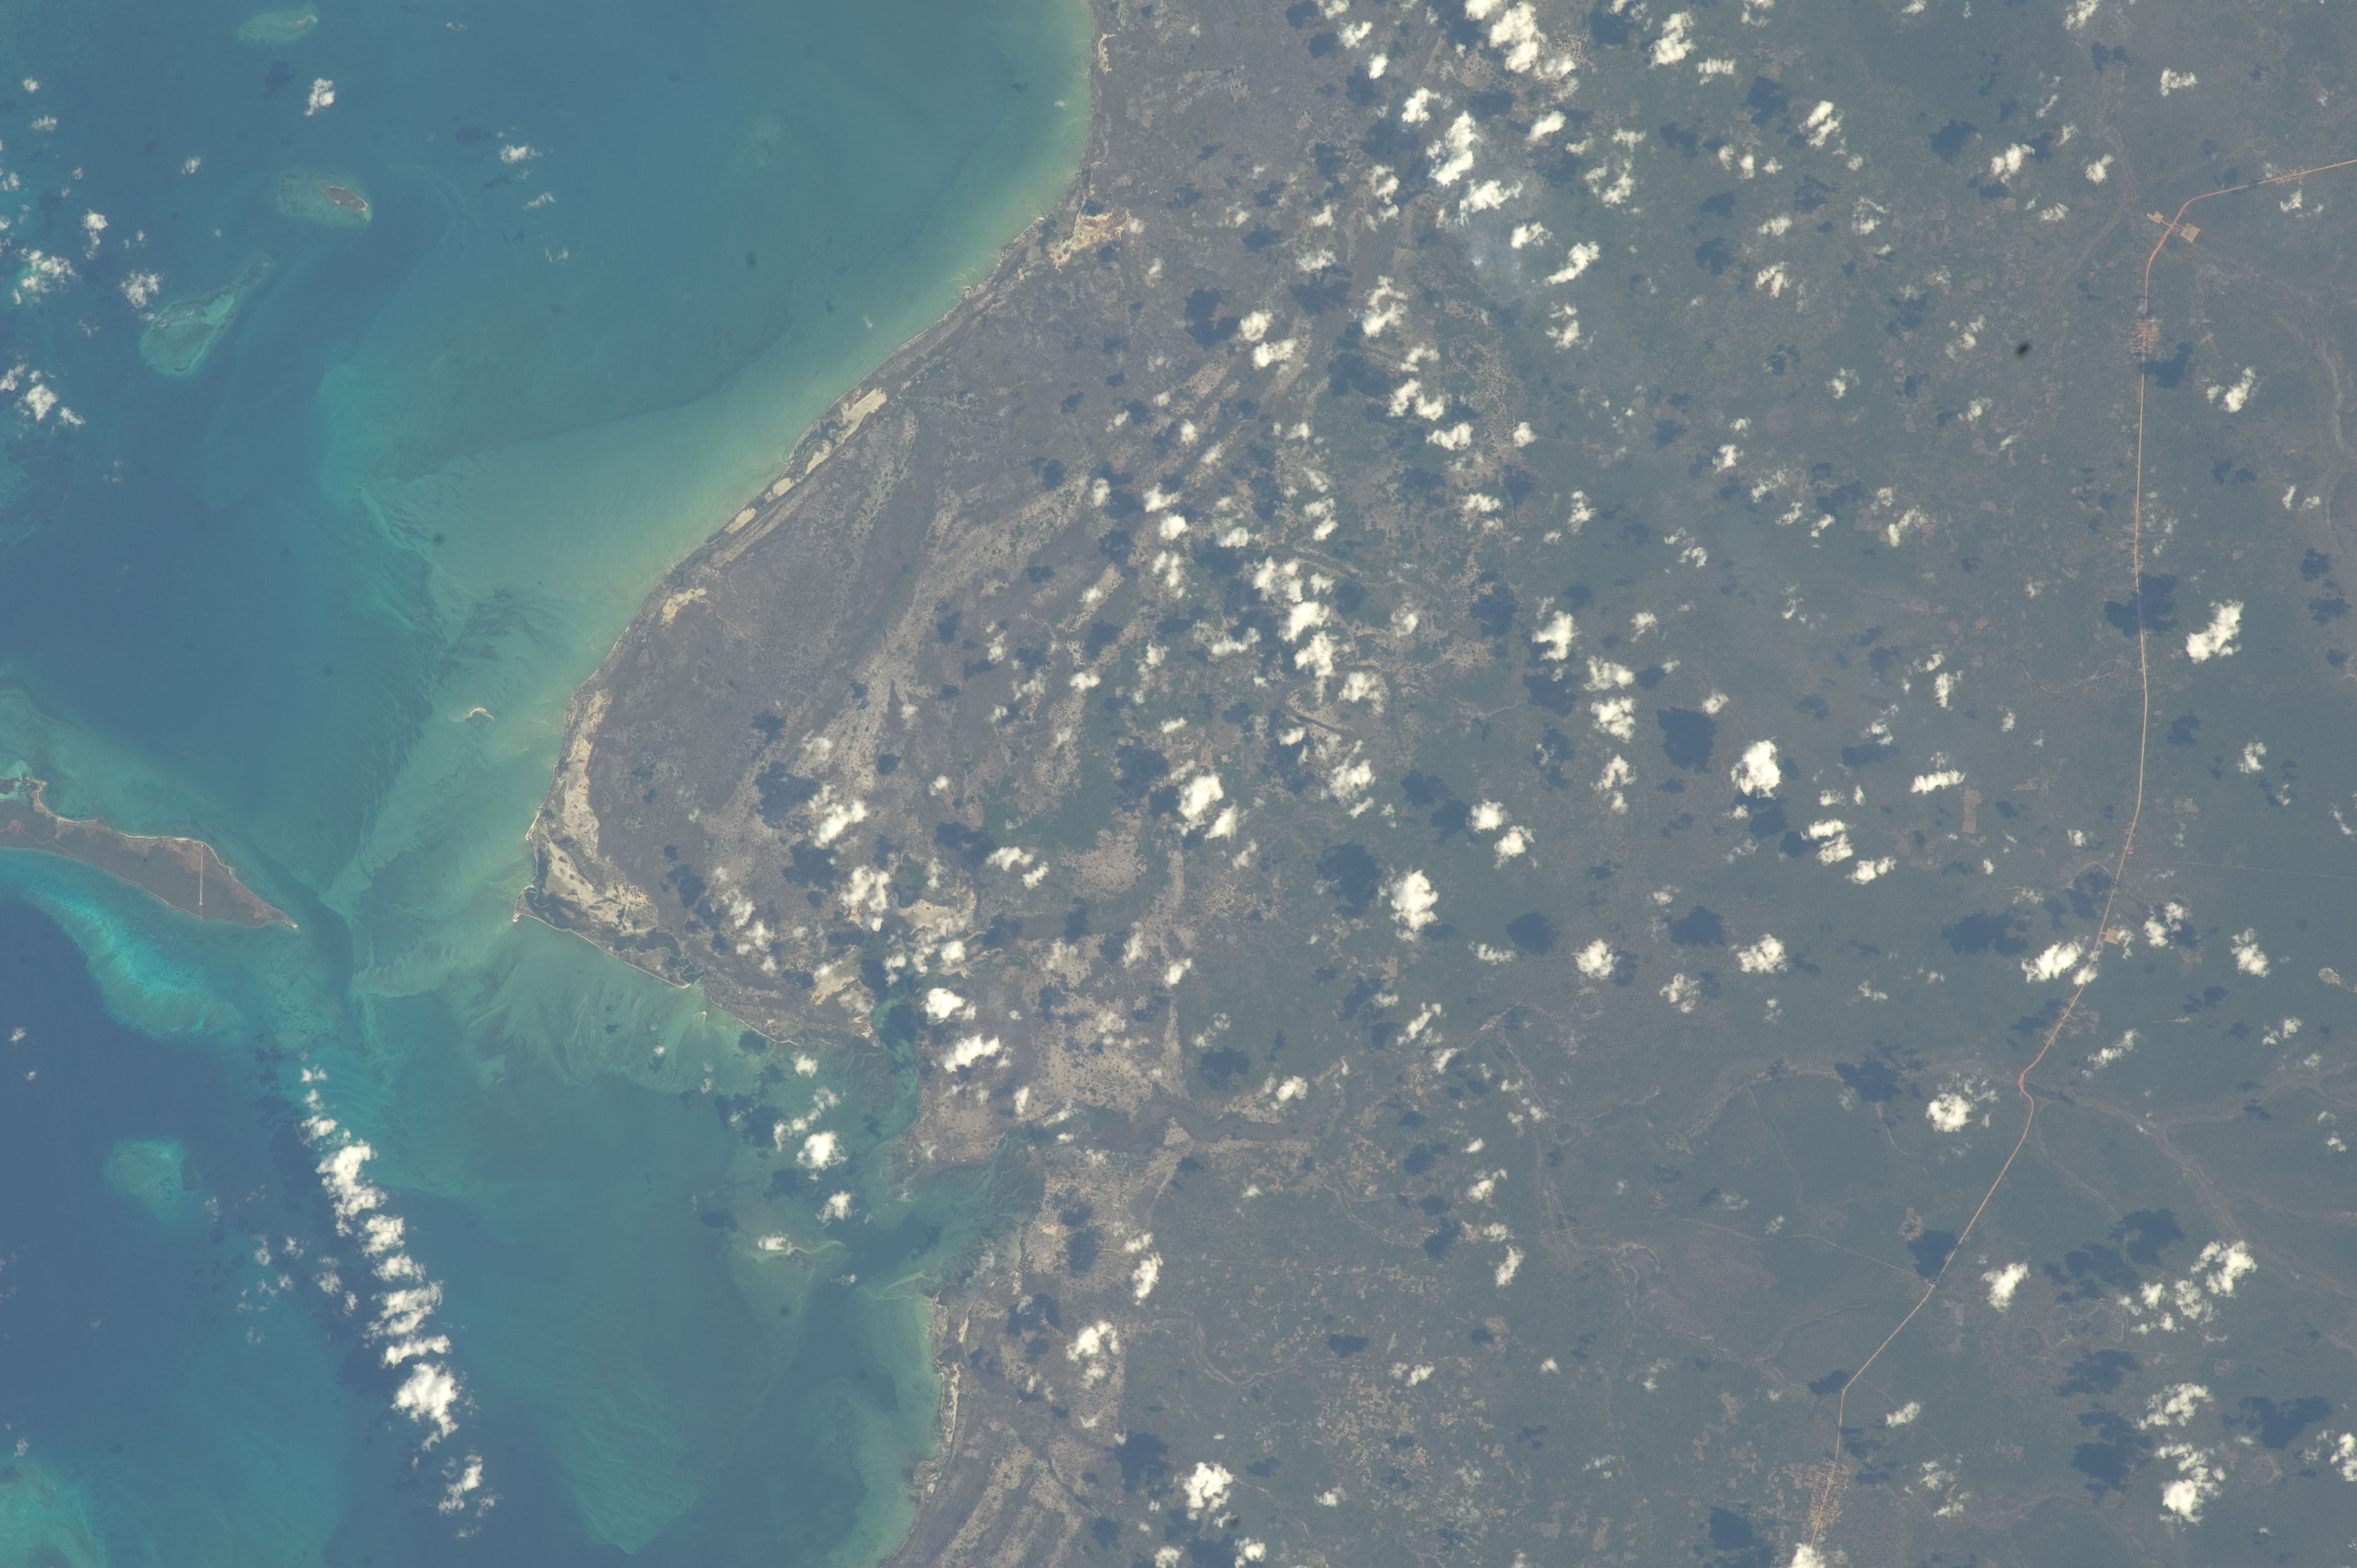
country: MOZAMBIQUE
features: OLOMBE B., HIGHWAY, AGR., RAISED BEACHES
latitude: -10.8
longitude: 40.5
